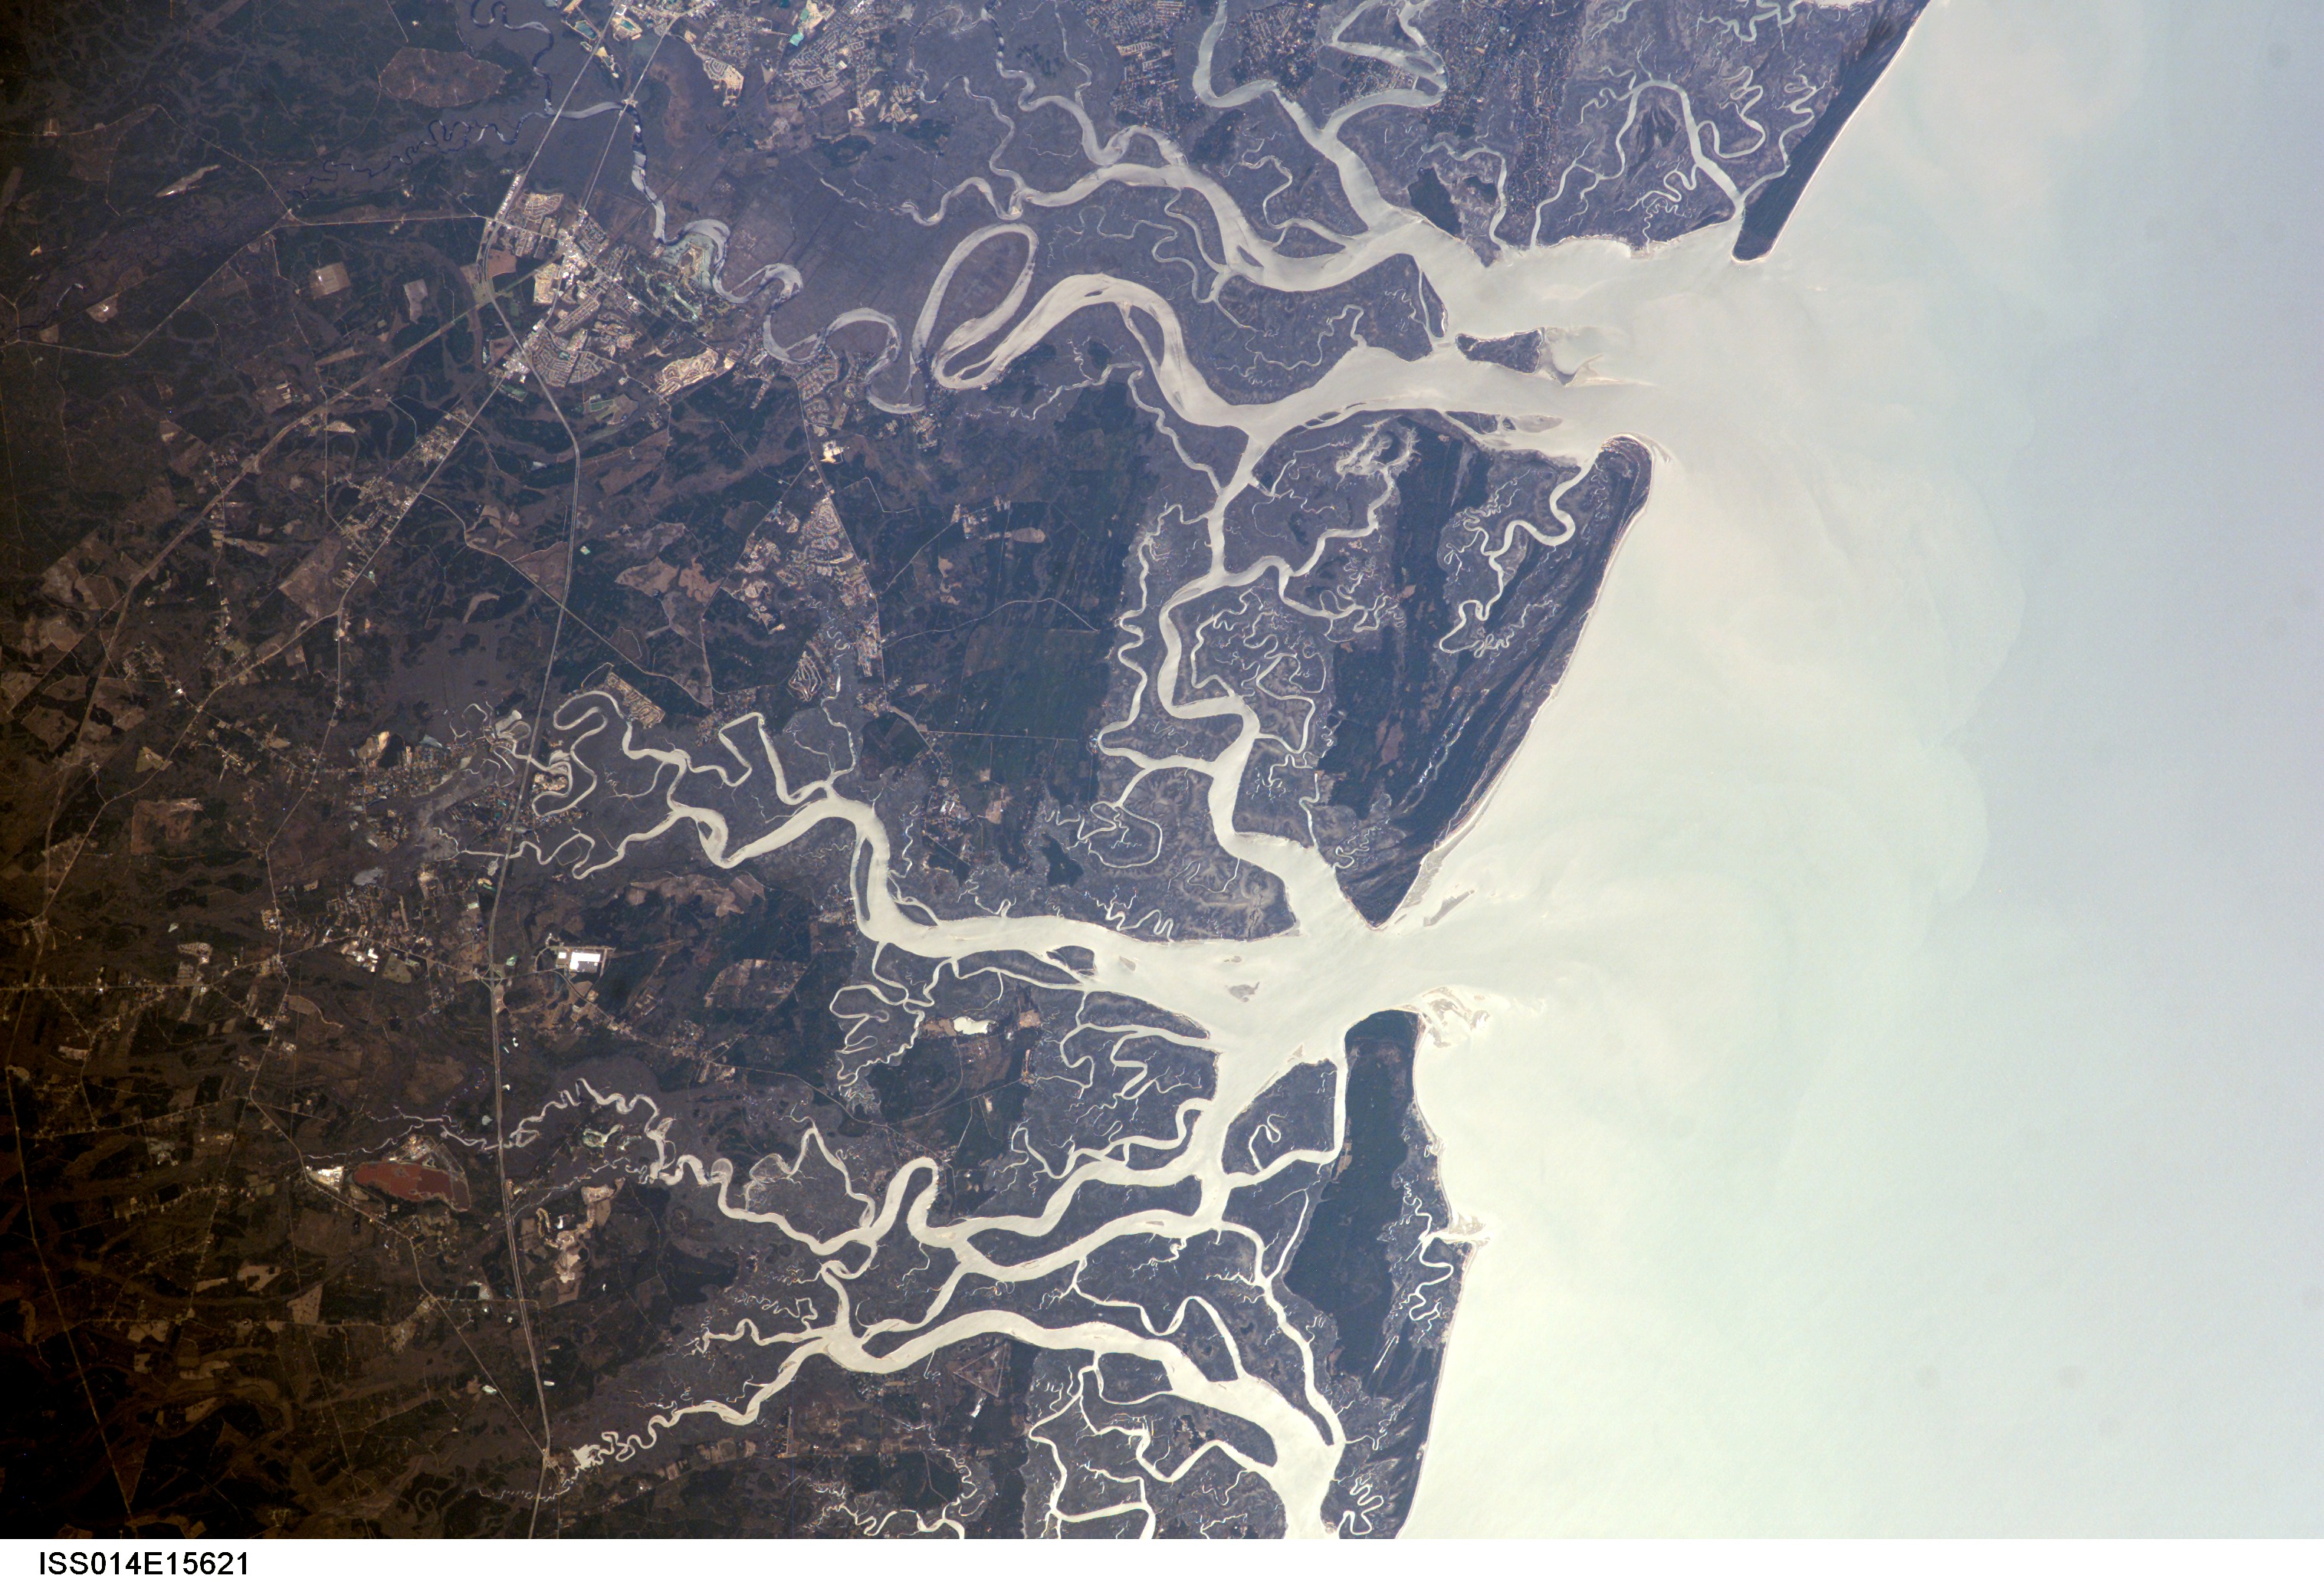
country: USA-GEORGIA
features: RICEBORO, OSSABAW I., MEDWAY R.
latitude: 31.8
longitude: -81.2
